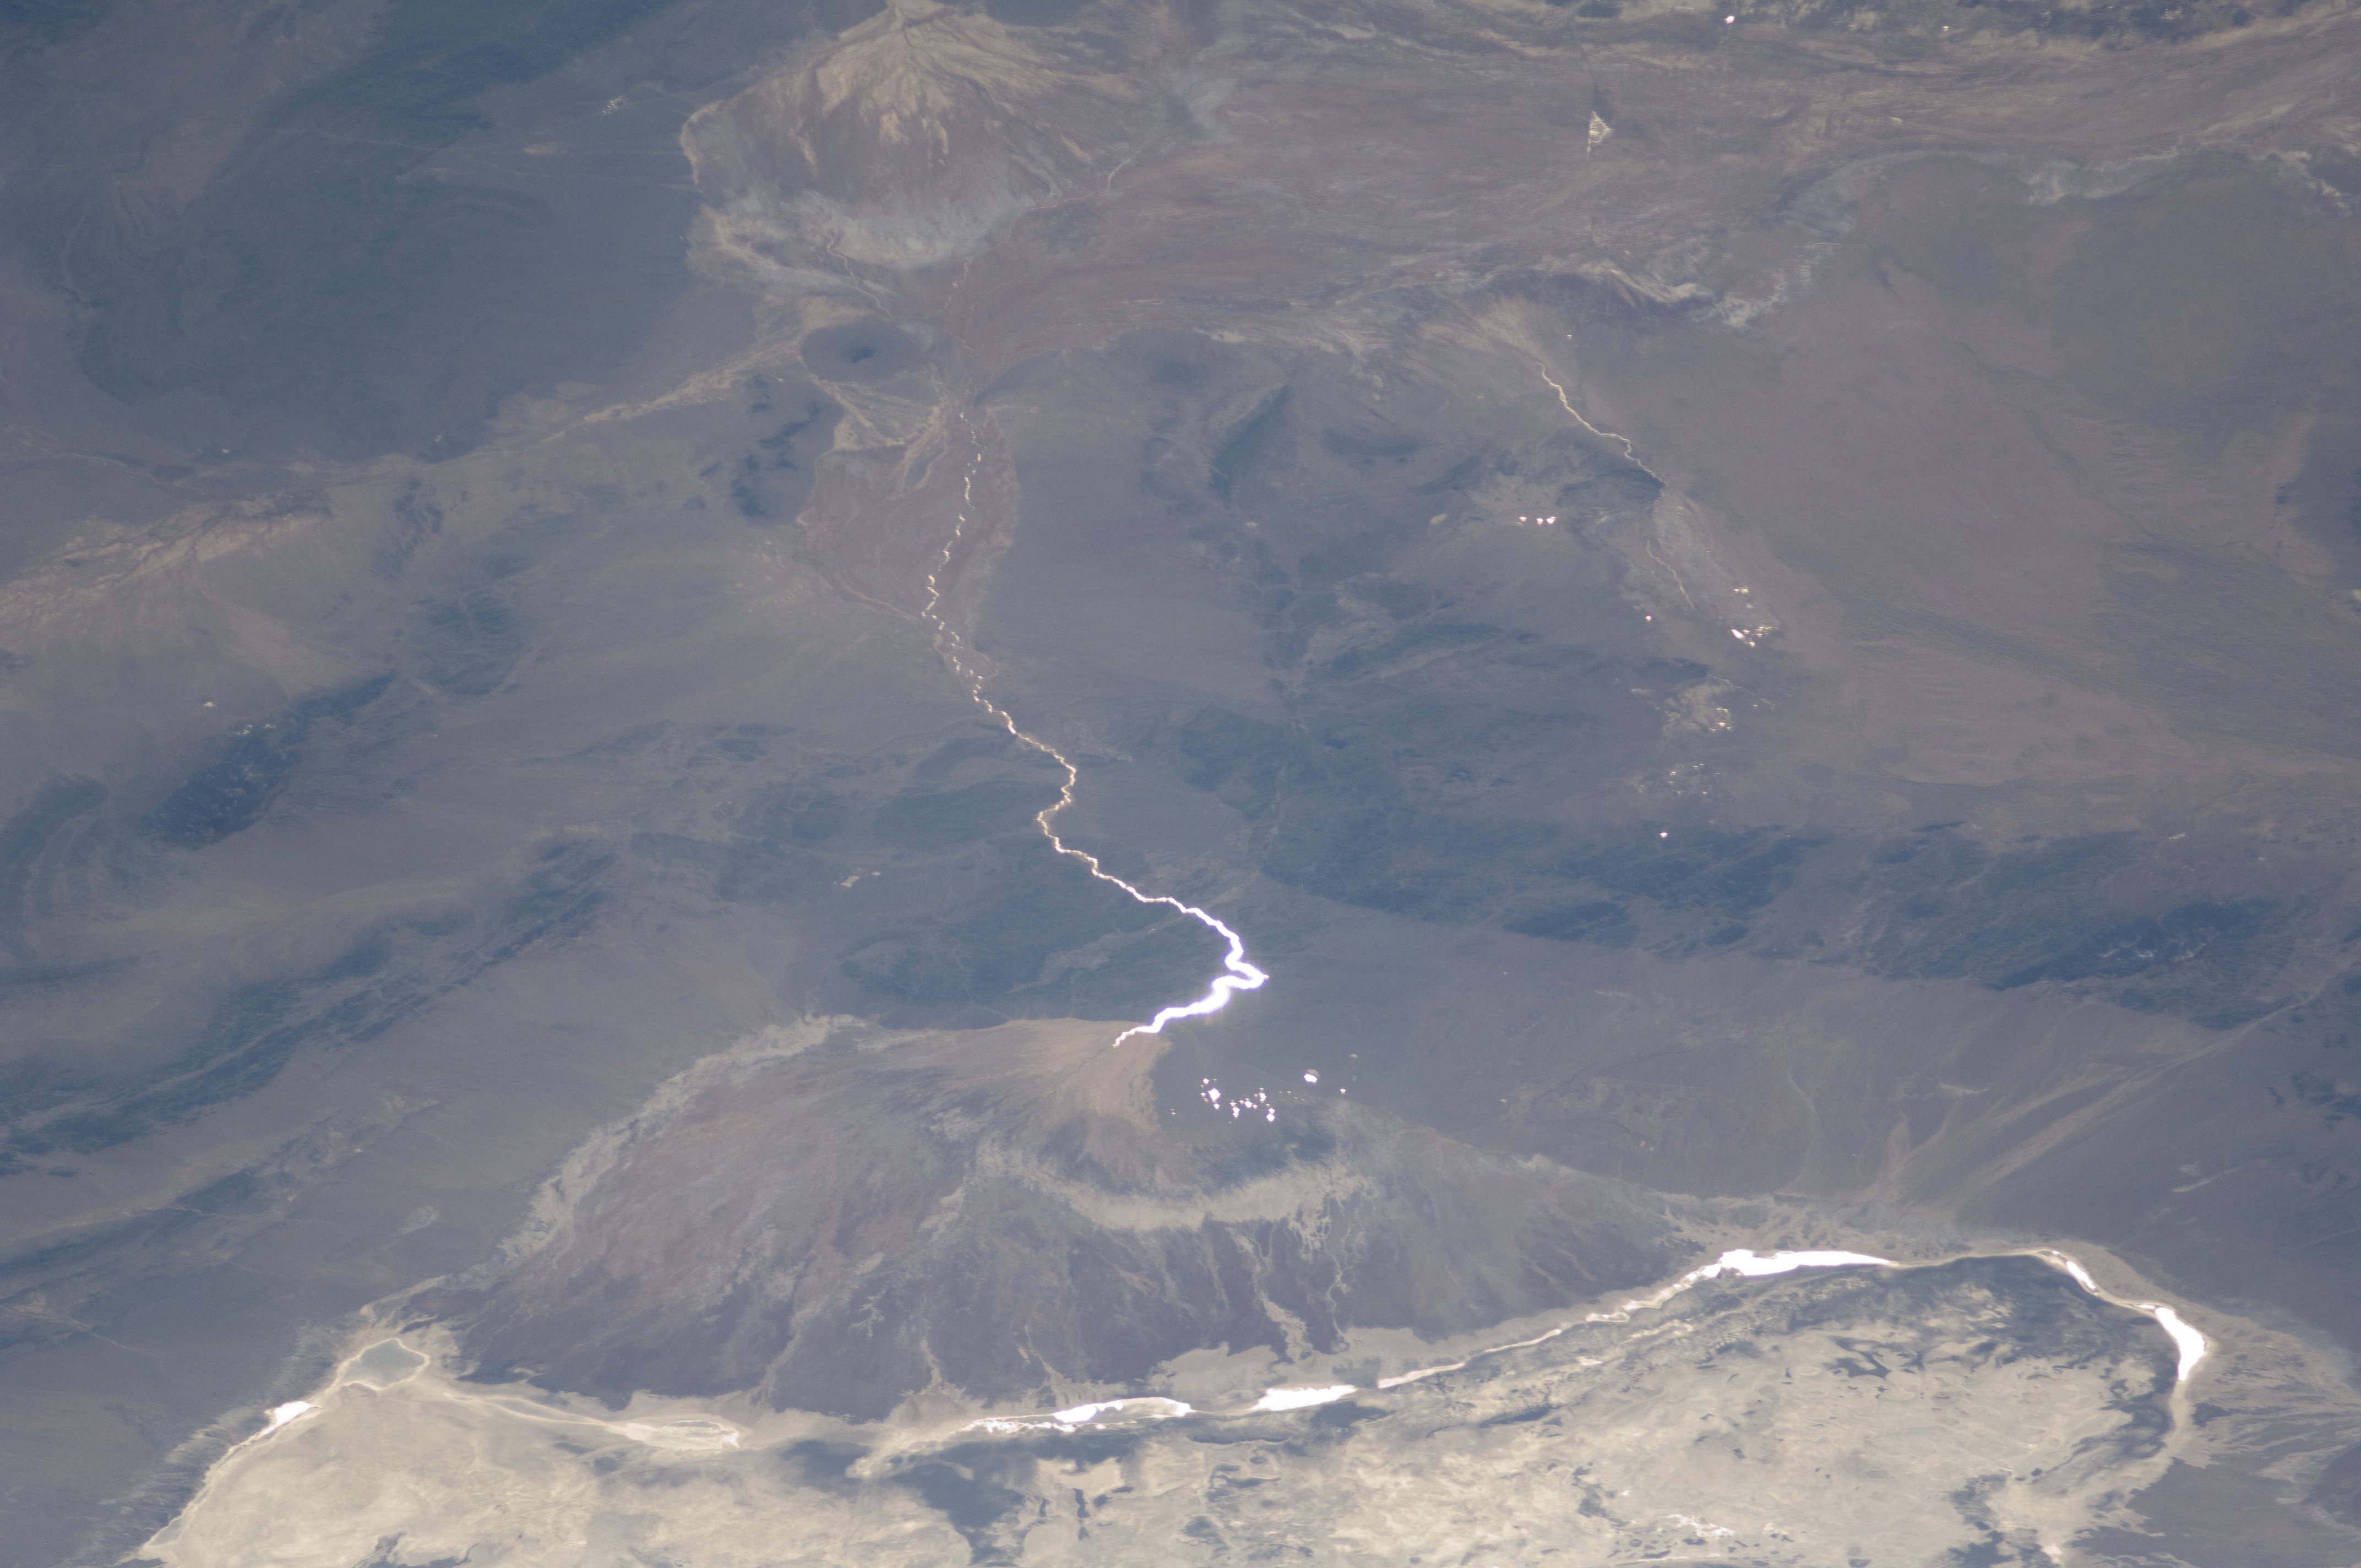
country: IRAN
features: GREAT SALT DESERT, LAKES, GLINT, LAKEBED, ALLUVIAL FAN, RIVERS, MTS.
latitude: 35.8
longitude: 56.4
